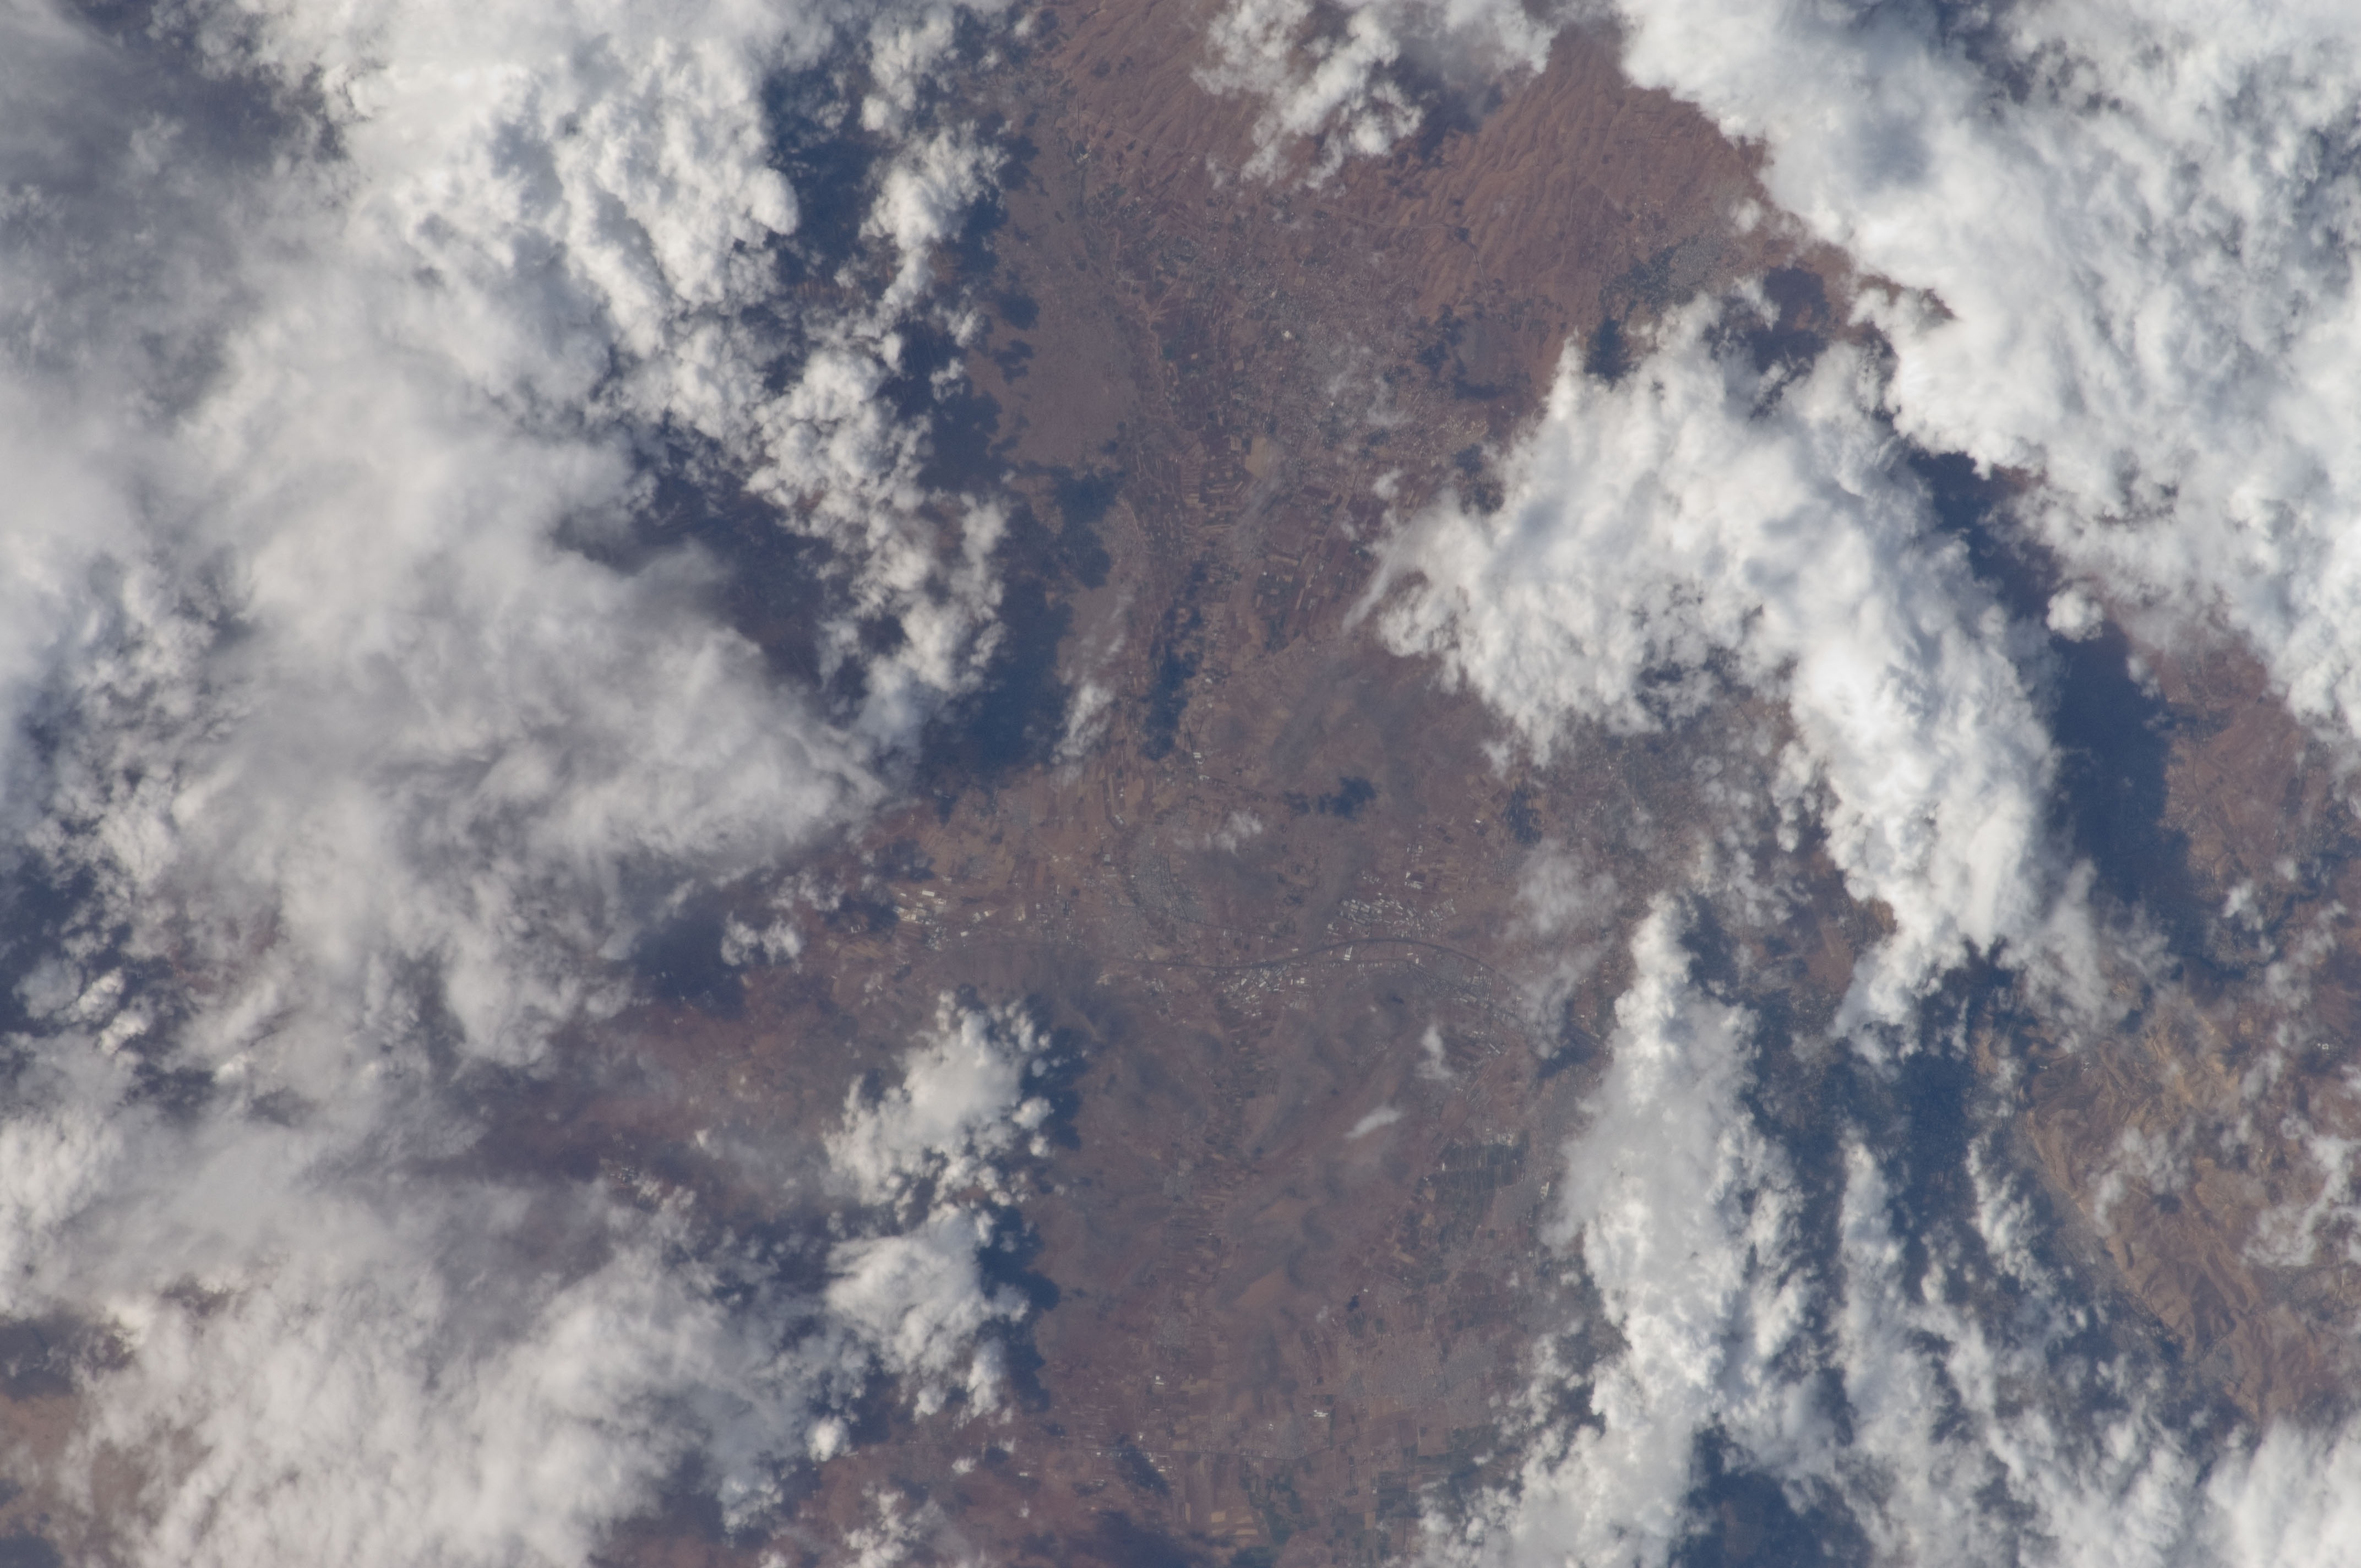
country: SYRIA
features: SAND DUNES, AGR.
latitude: 33.0
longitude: 36.1
